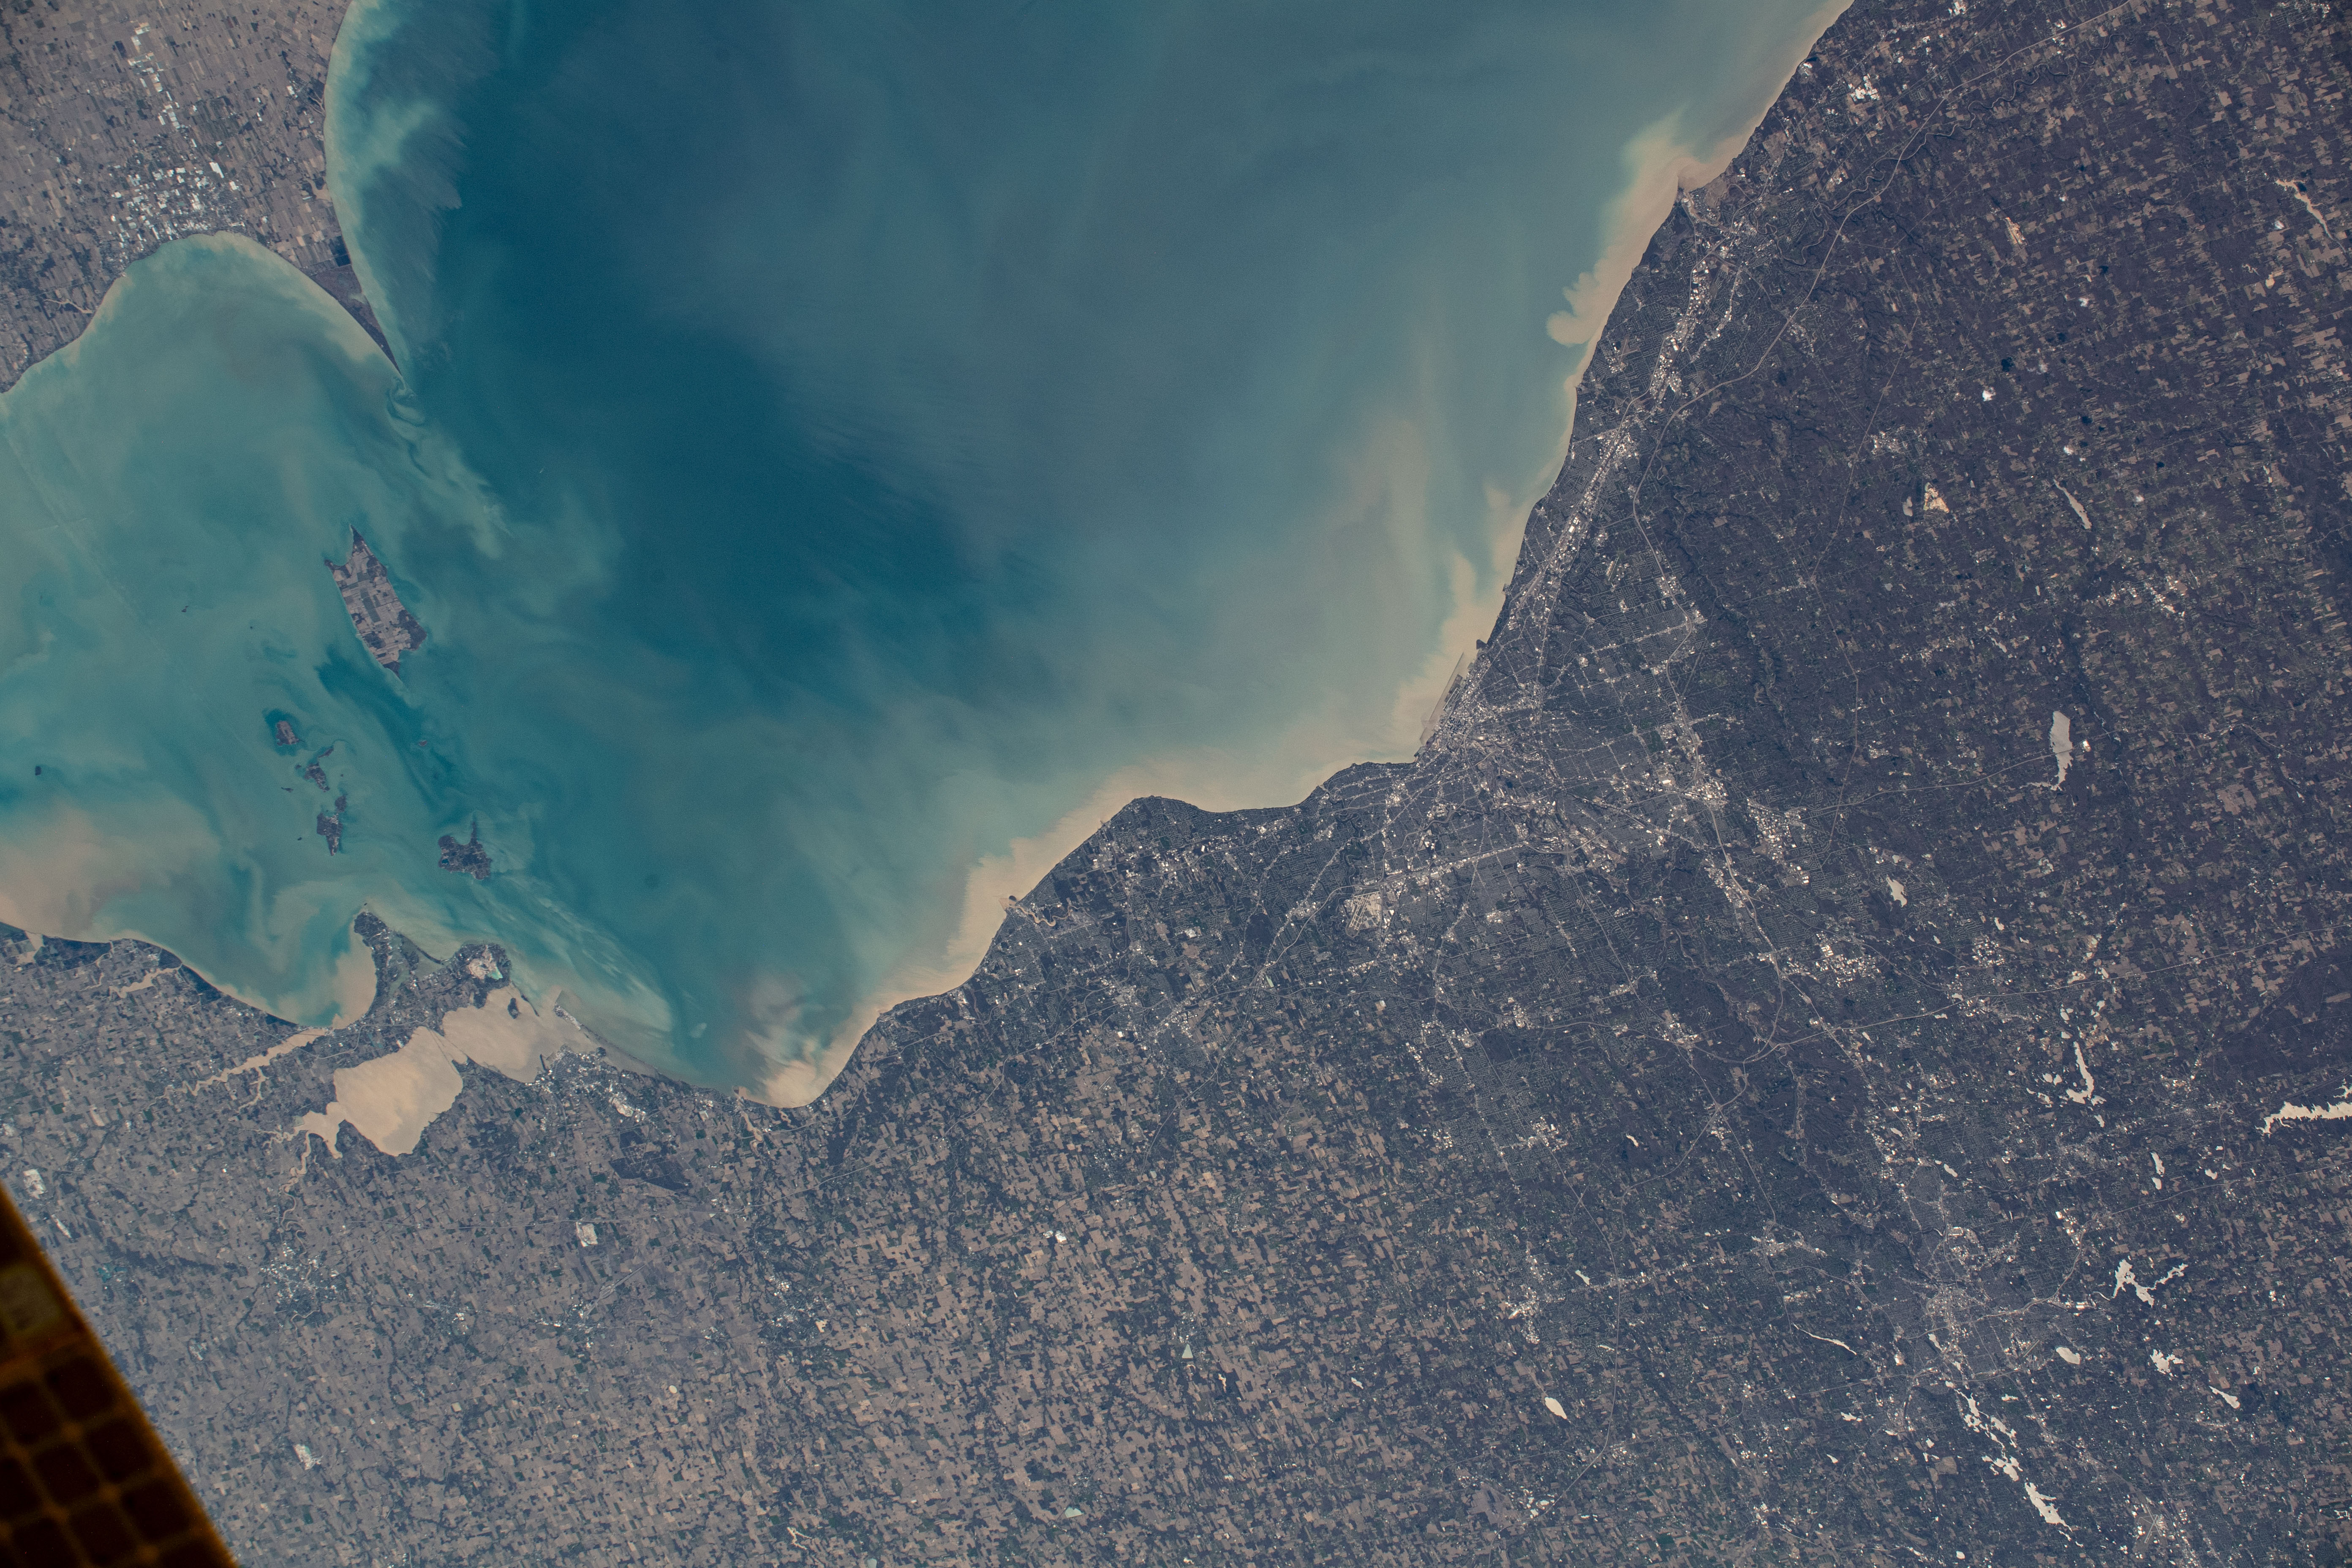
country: USA-OHIO
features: SANDUSKY, LAKE ERIE, PELEE ISLAND, ISS
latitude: 41.8
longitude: -82.0
